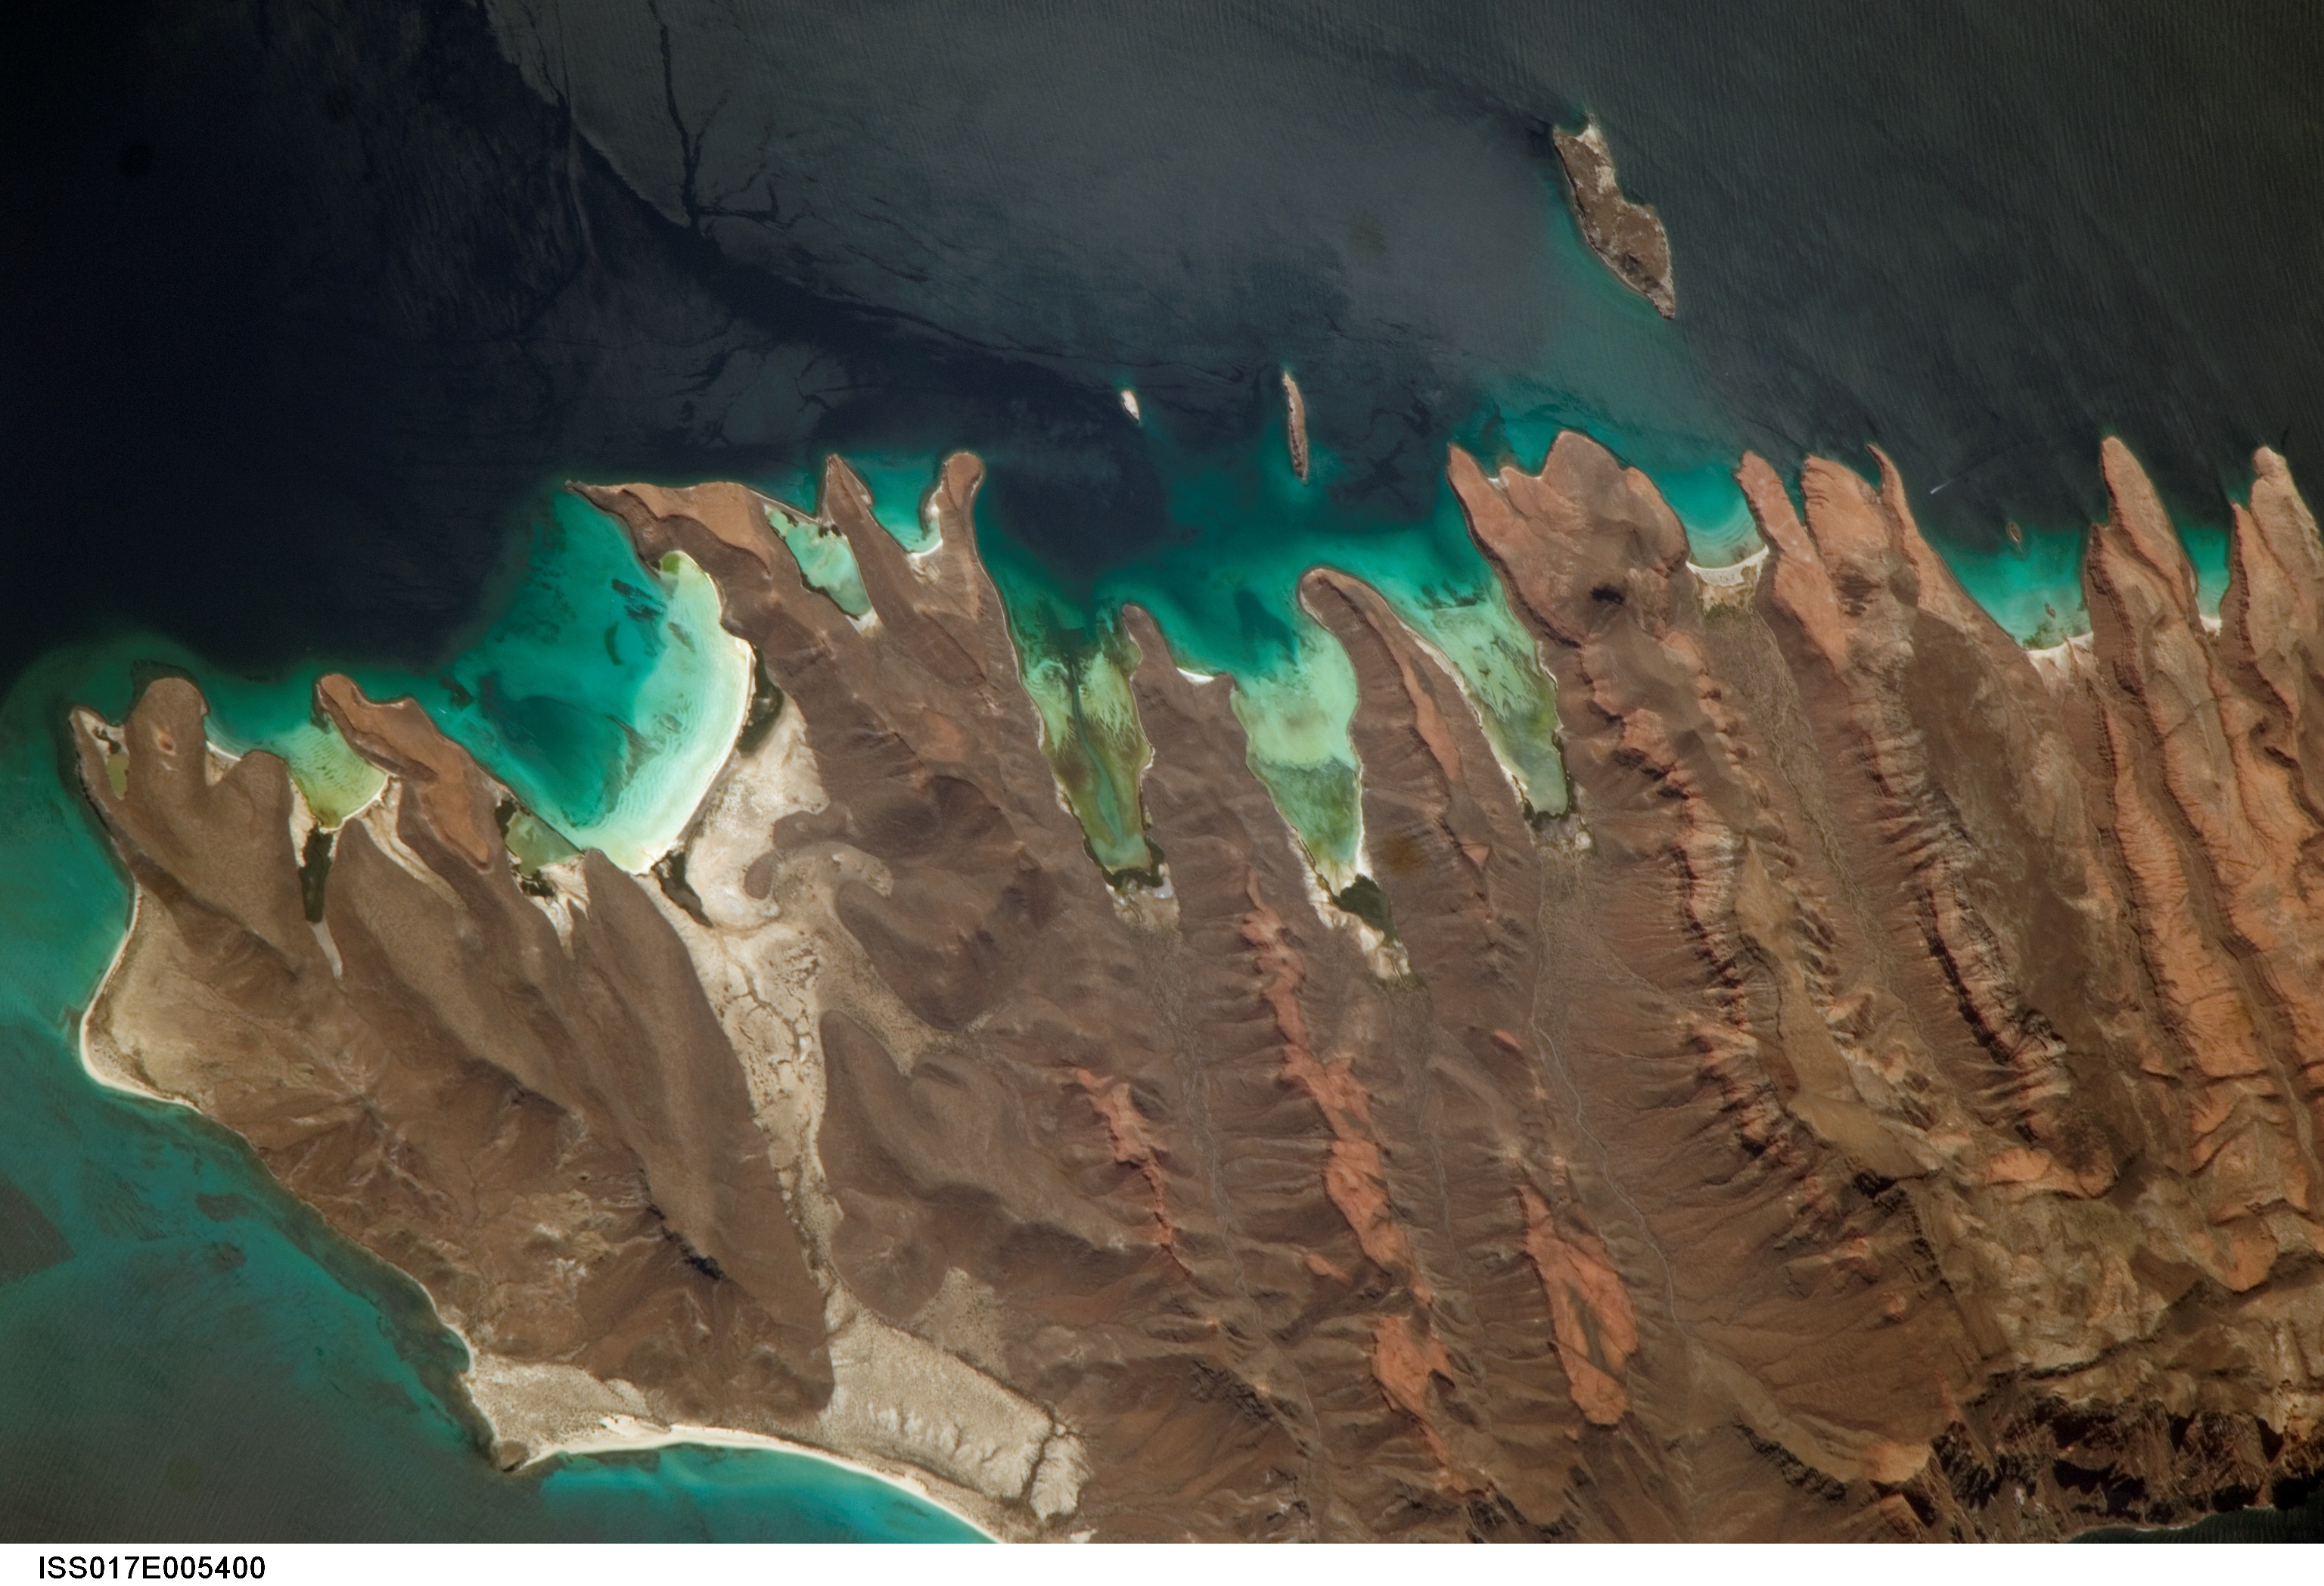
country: MEXICO
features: ESPIRITU SANTO I., GLINT, WAVES
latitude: 24.5
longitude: -110.4
